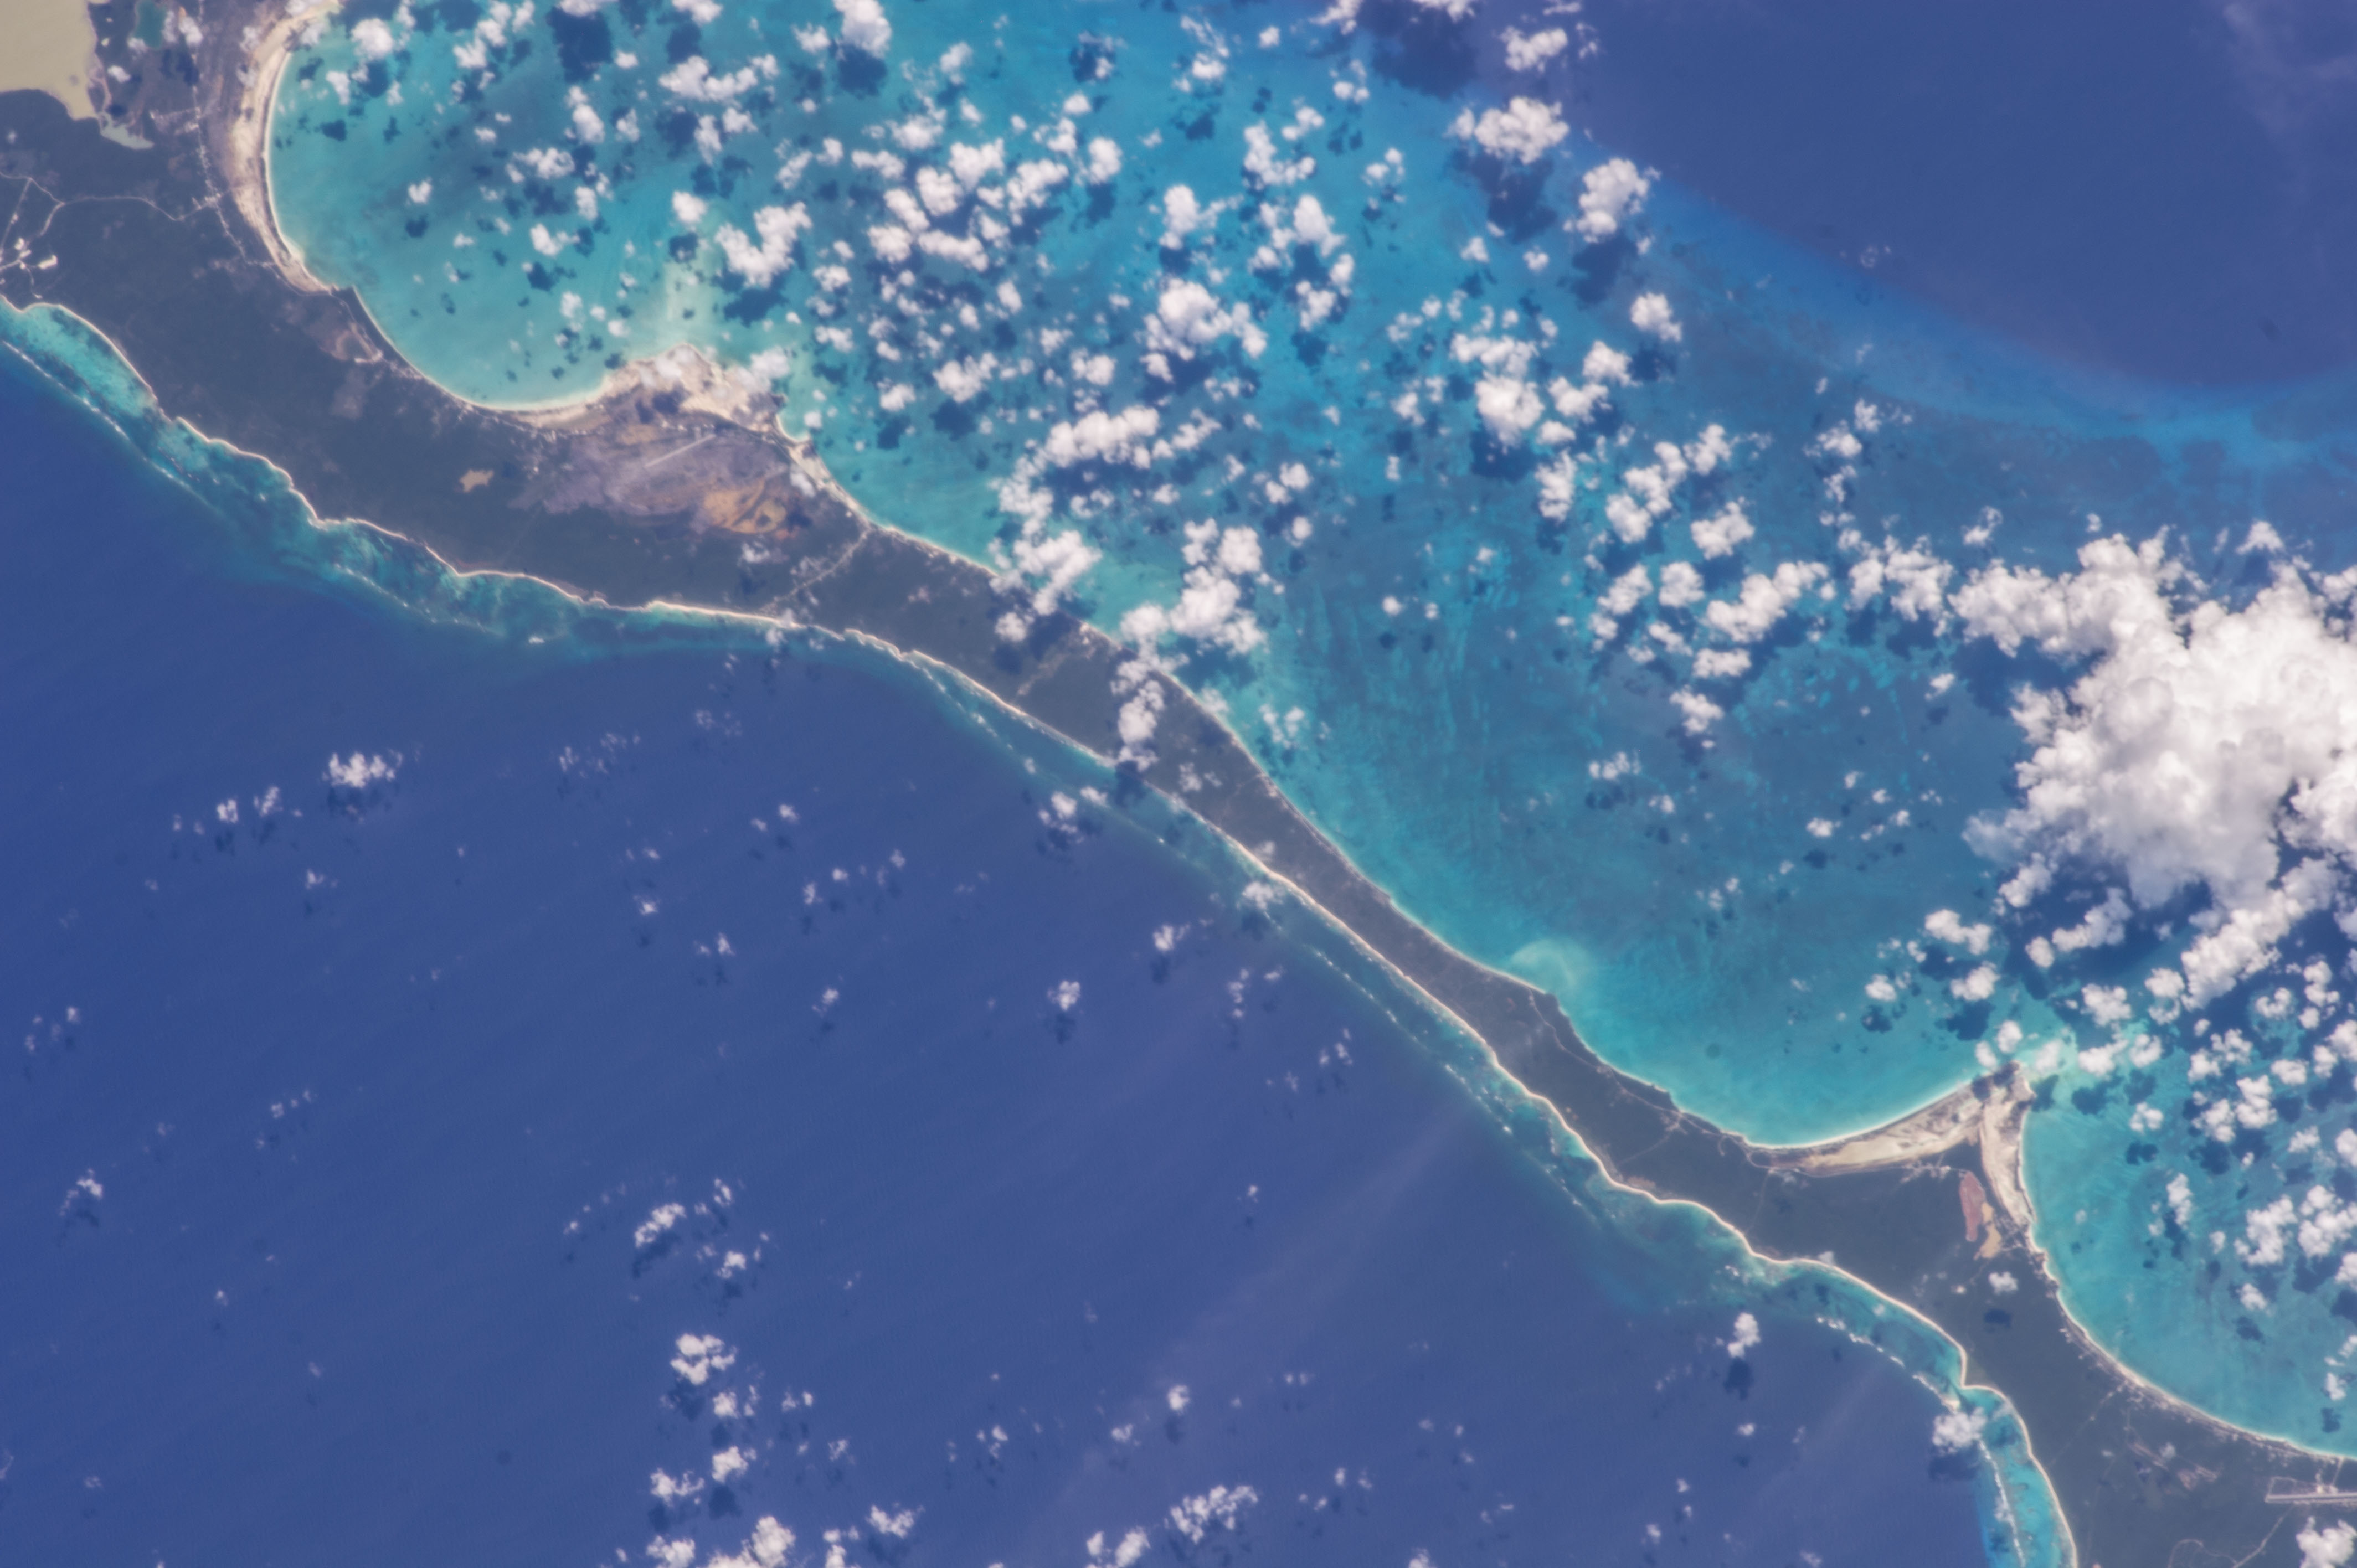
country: BAHAMAS
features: CAT ISLAND, ATLANTIC OCEAN
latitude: 24.4
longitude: -75.5
